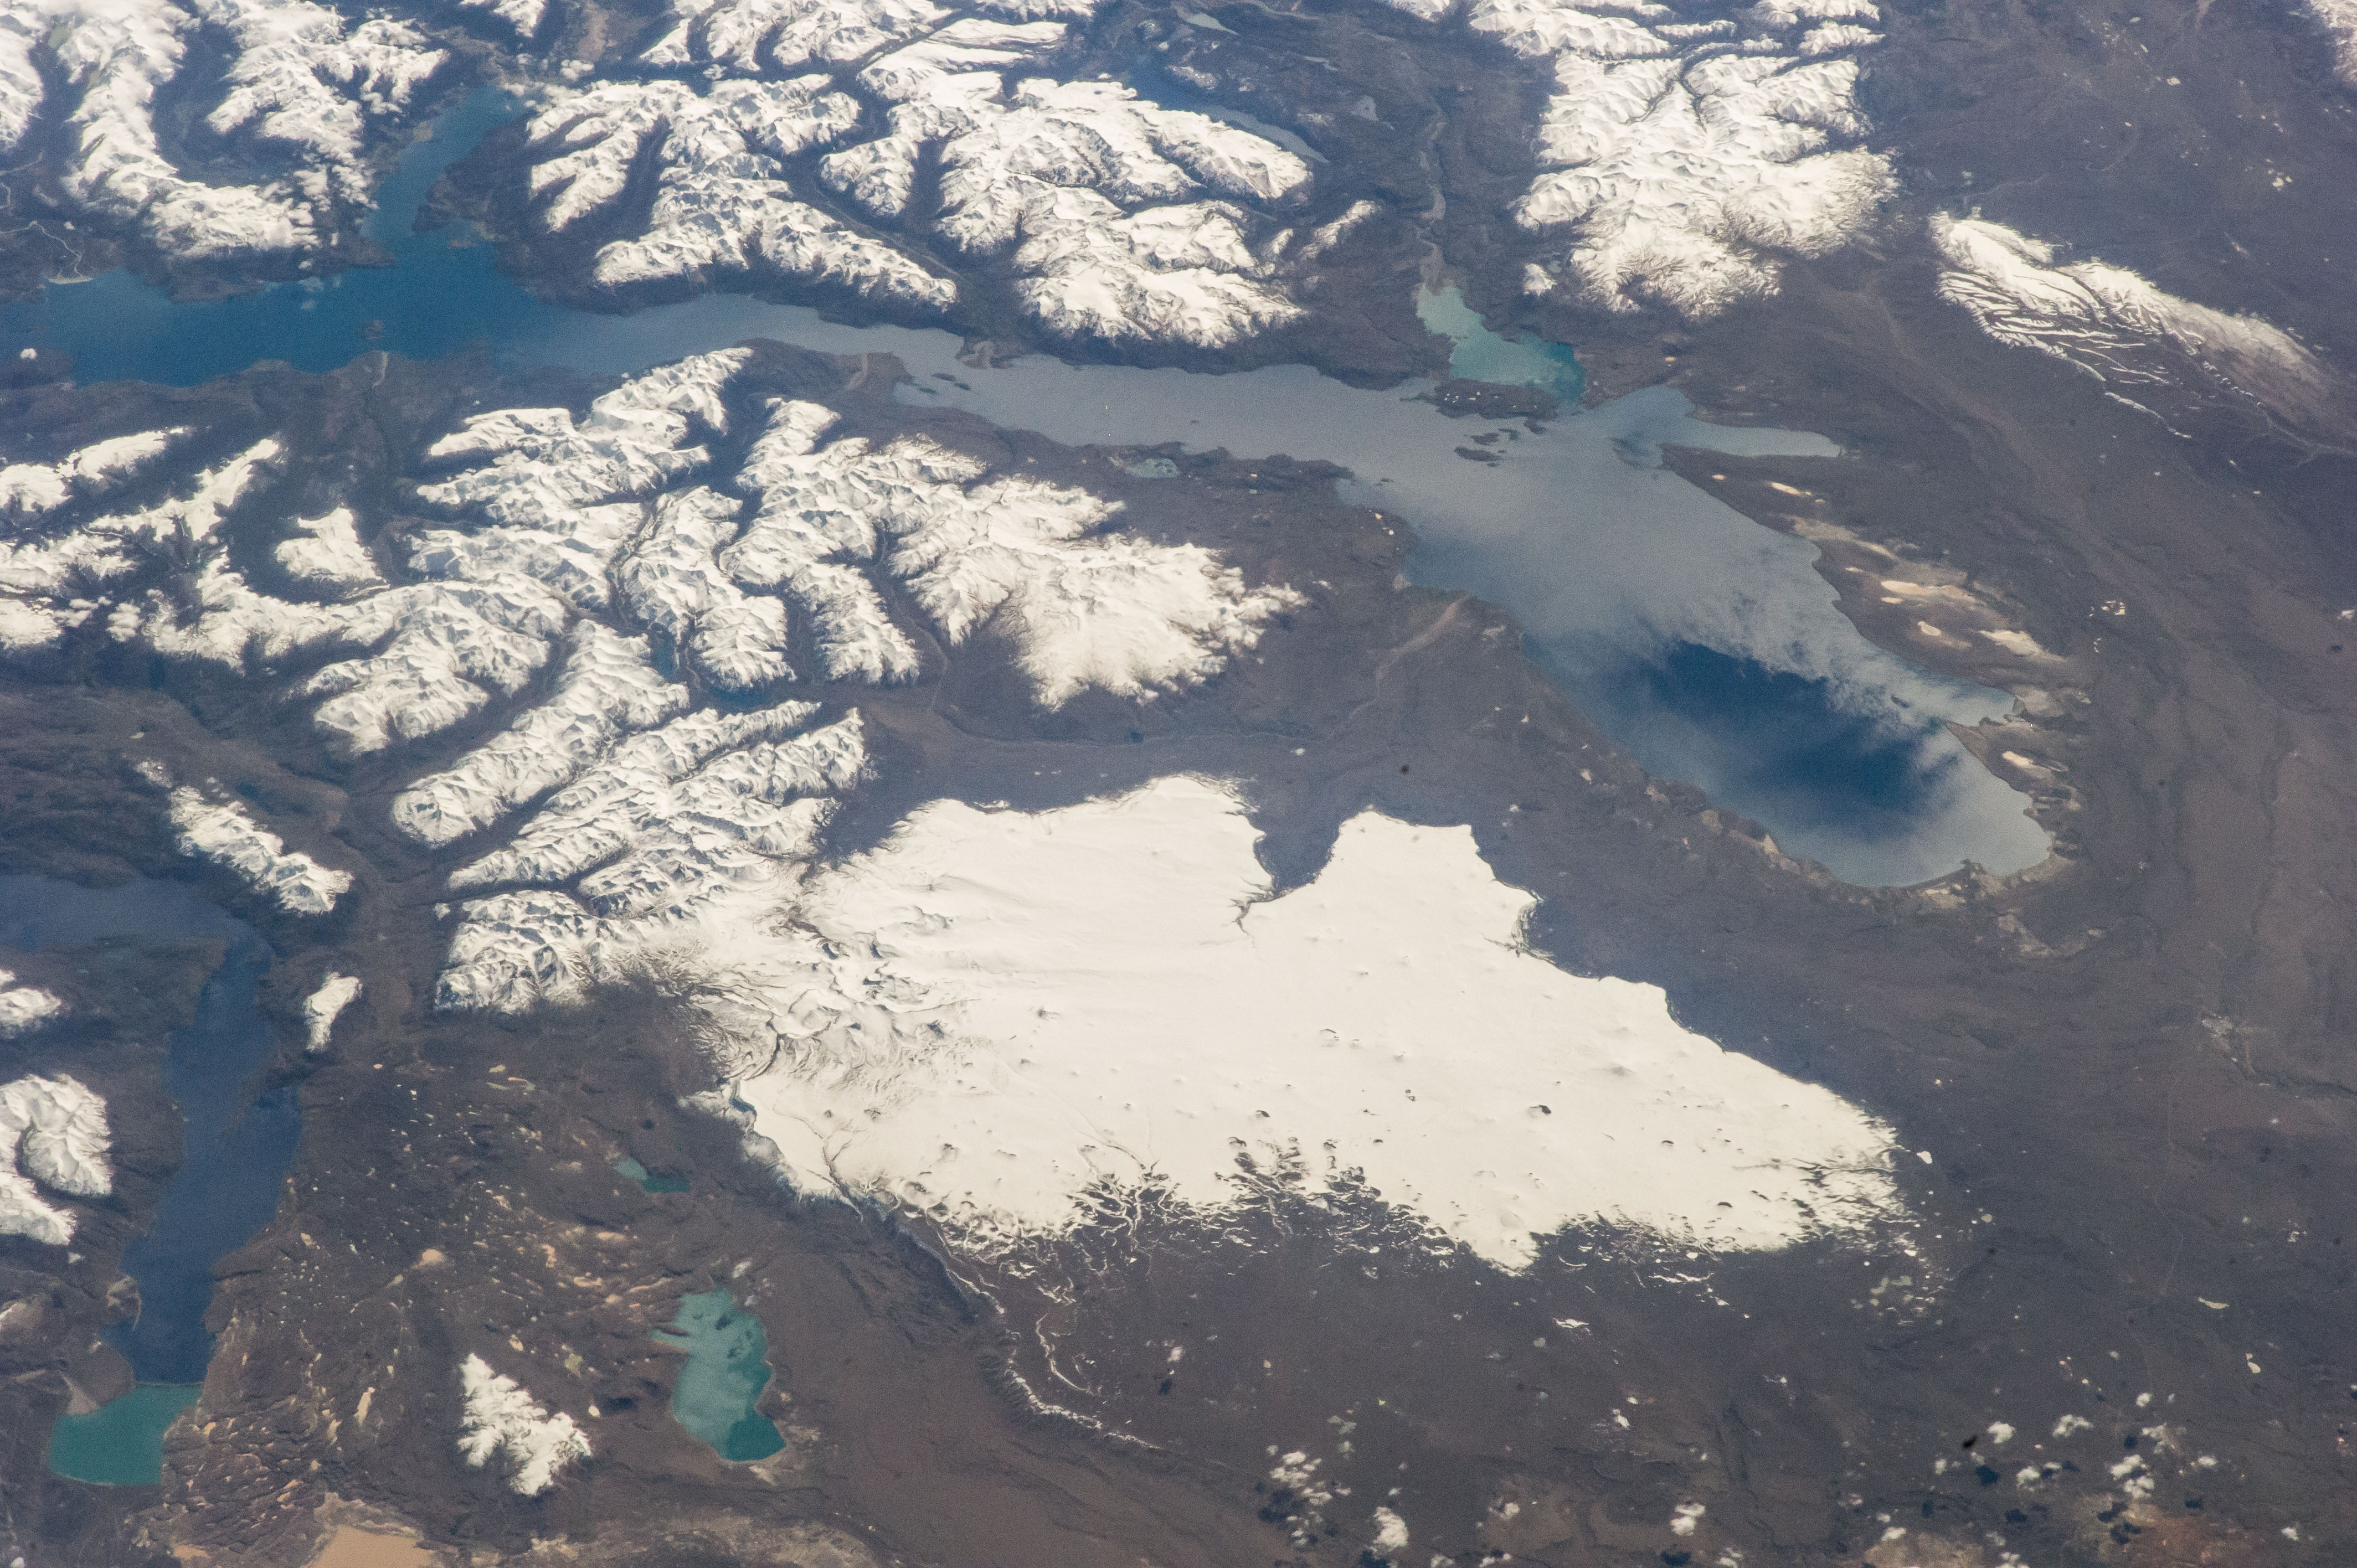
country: ARGENTINA
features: LAGO PUEYRREDON,CHILE-ARGENTINA BORDER,RIO IBANEZ,GENERAL CARRERA LAKE-LAKE BUENOS AIRES,LAGO GHIO
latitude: -46.8
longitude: -71.7
